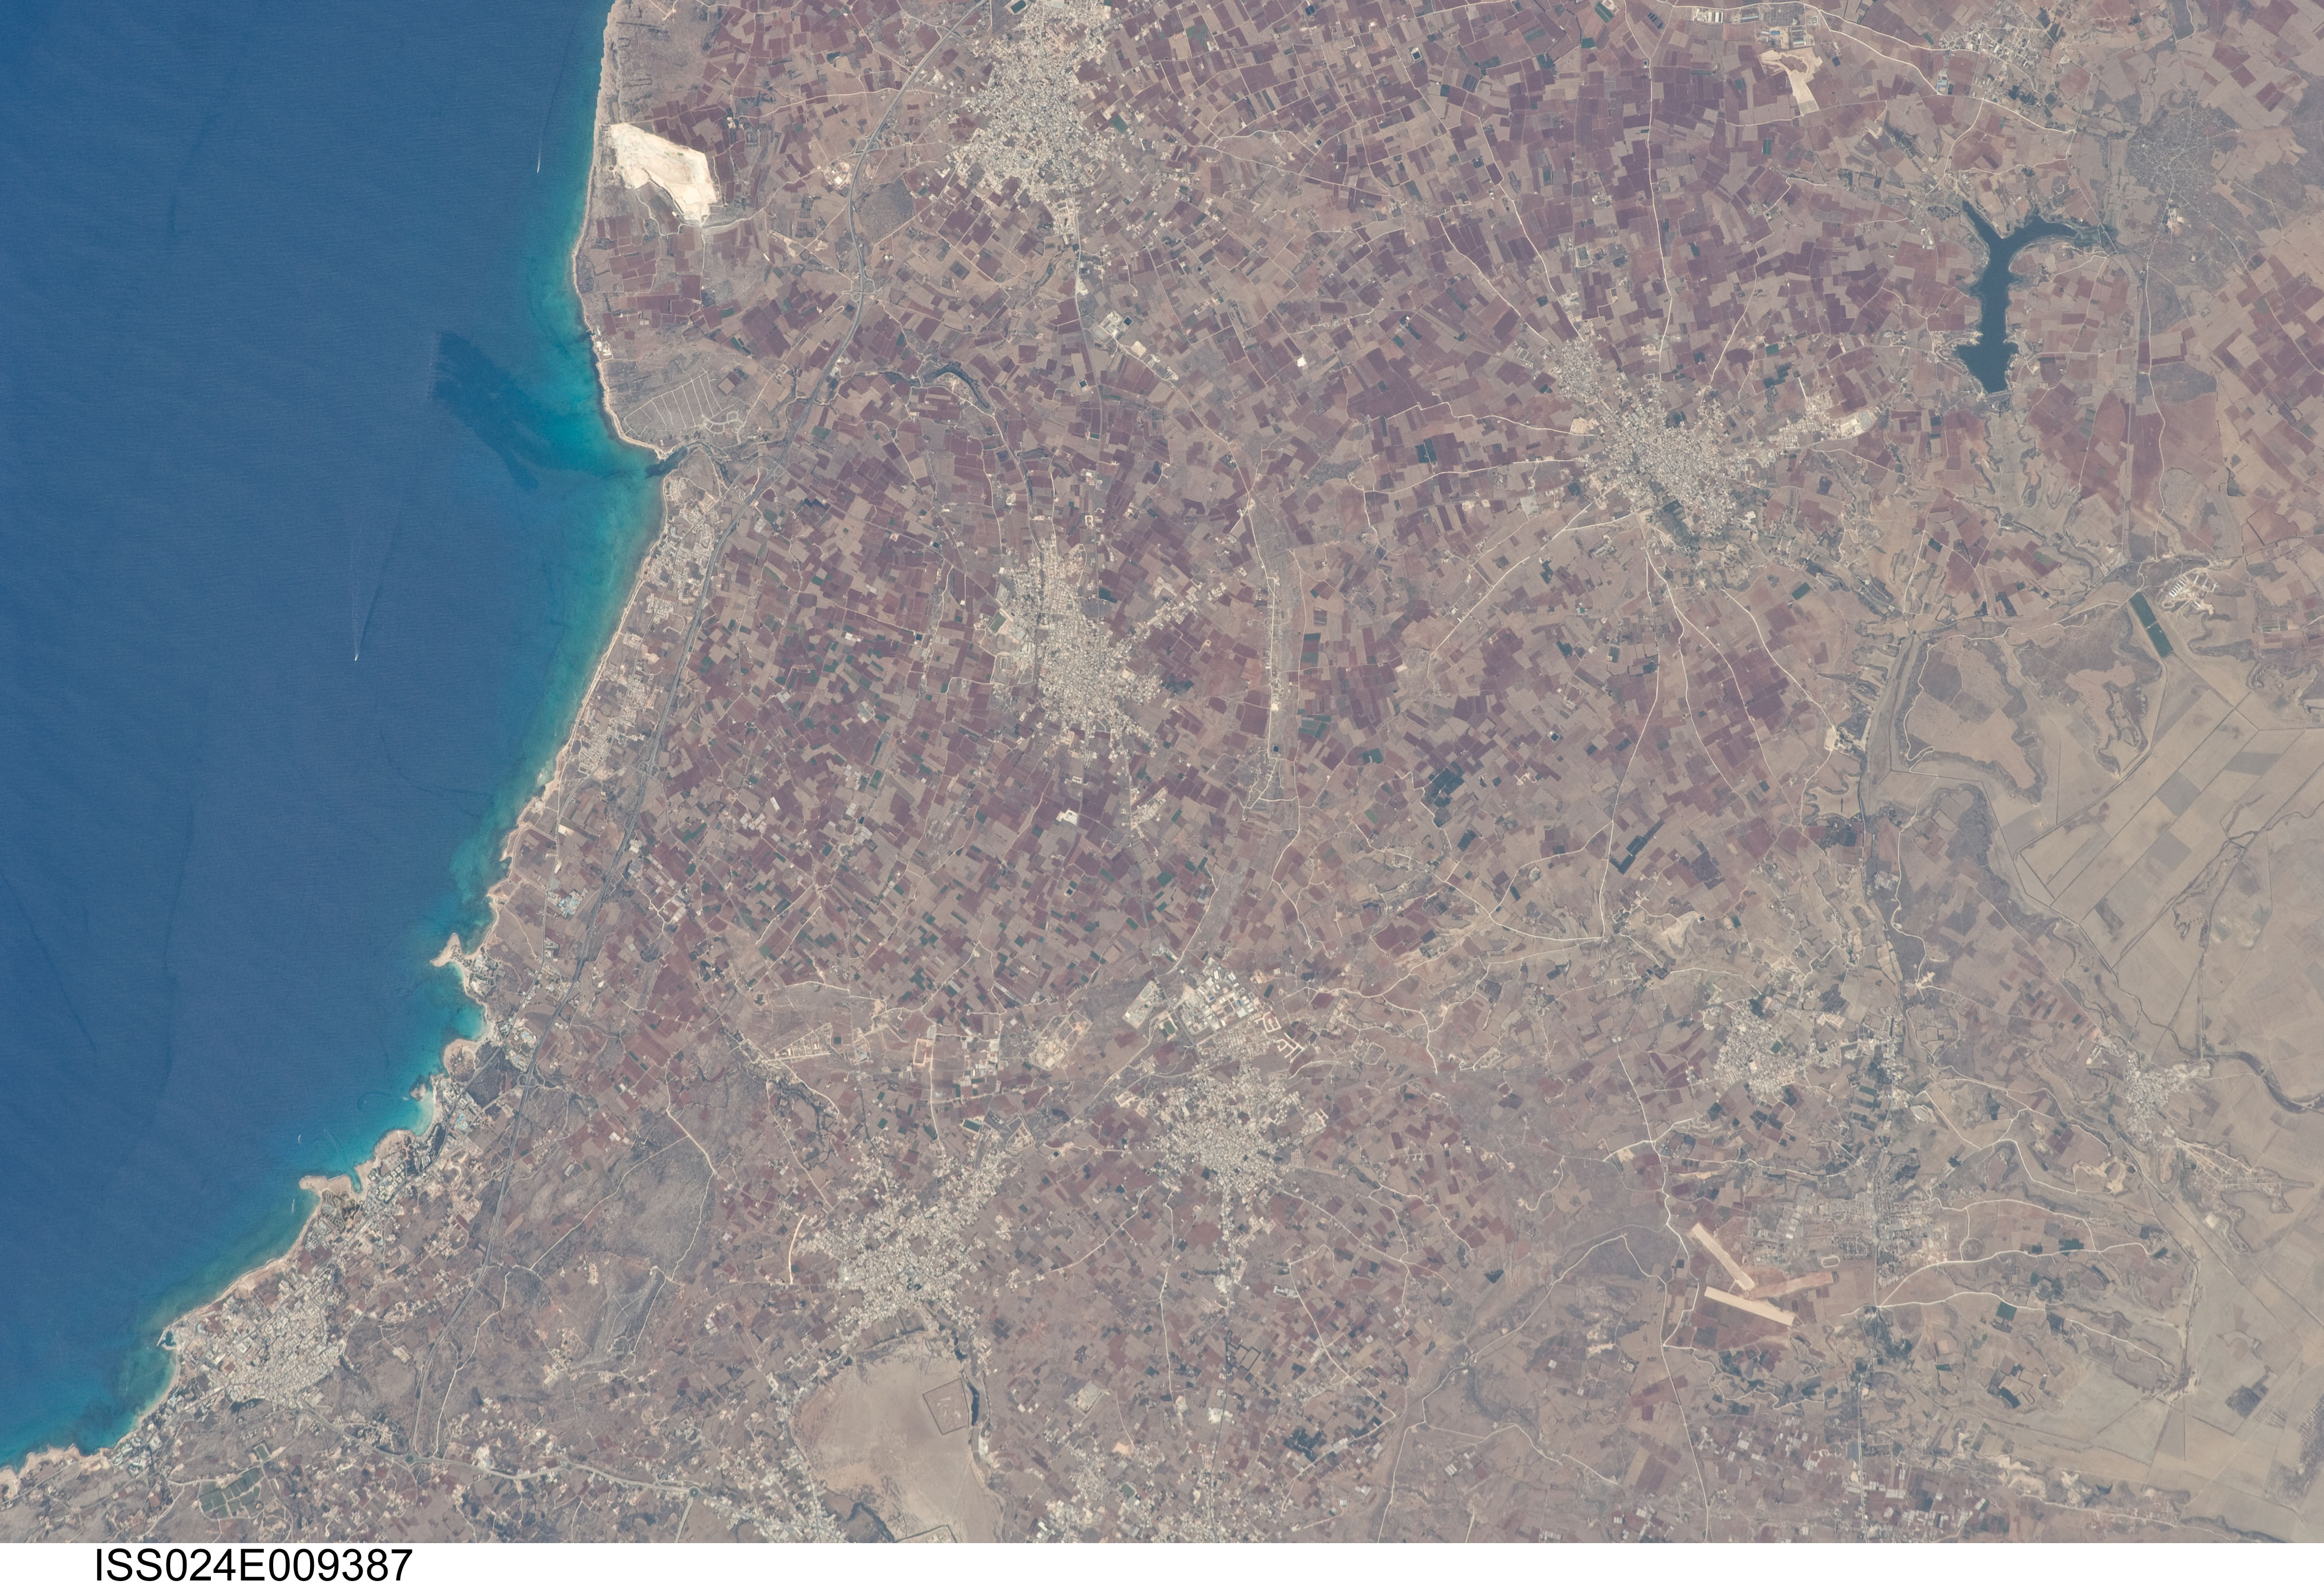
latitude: 35.0
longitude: 33.9
